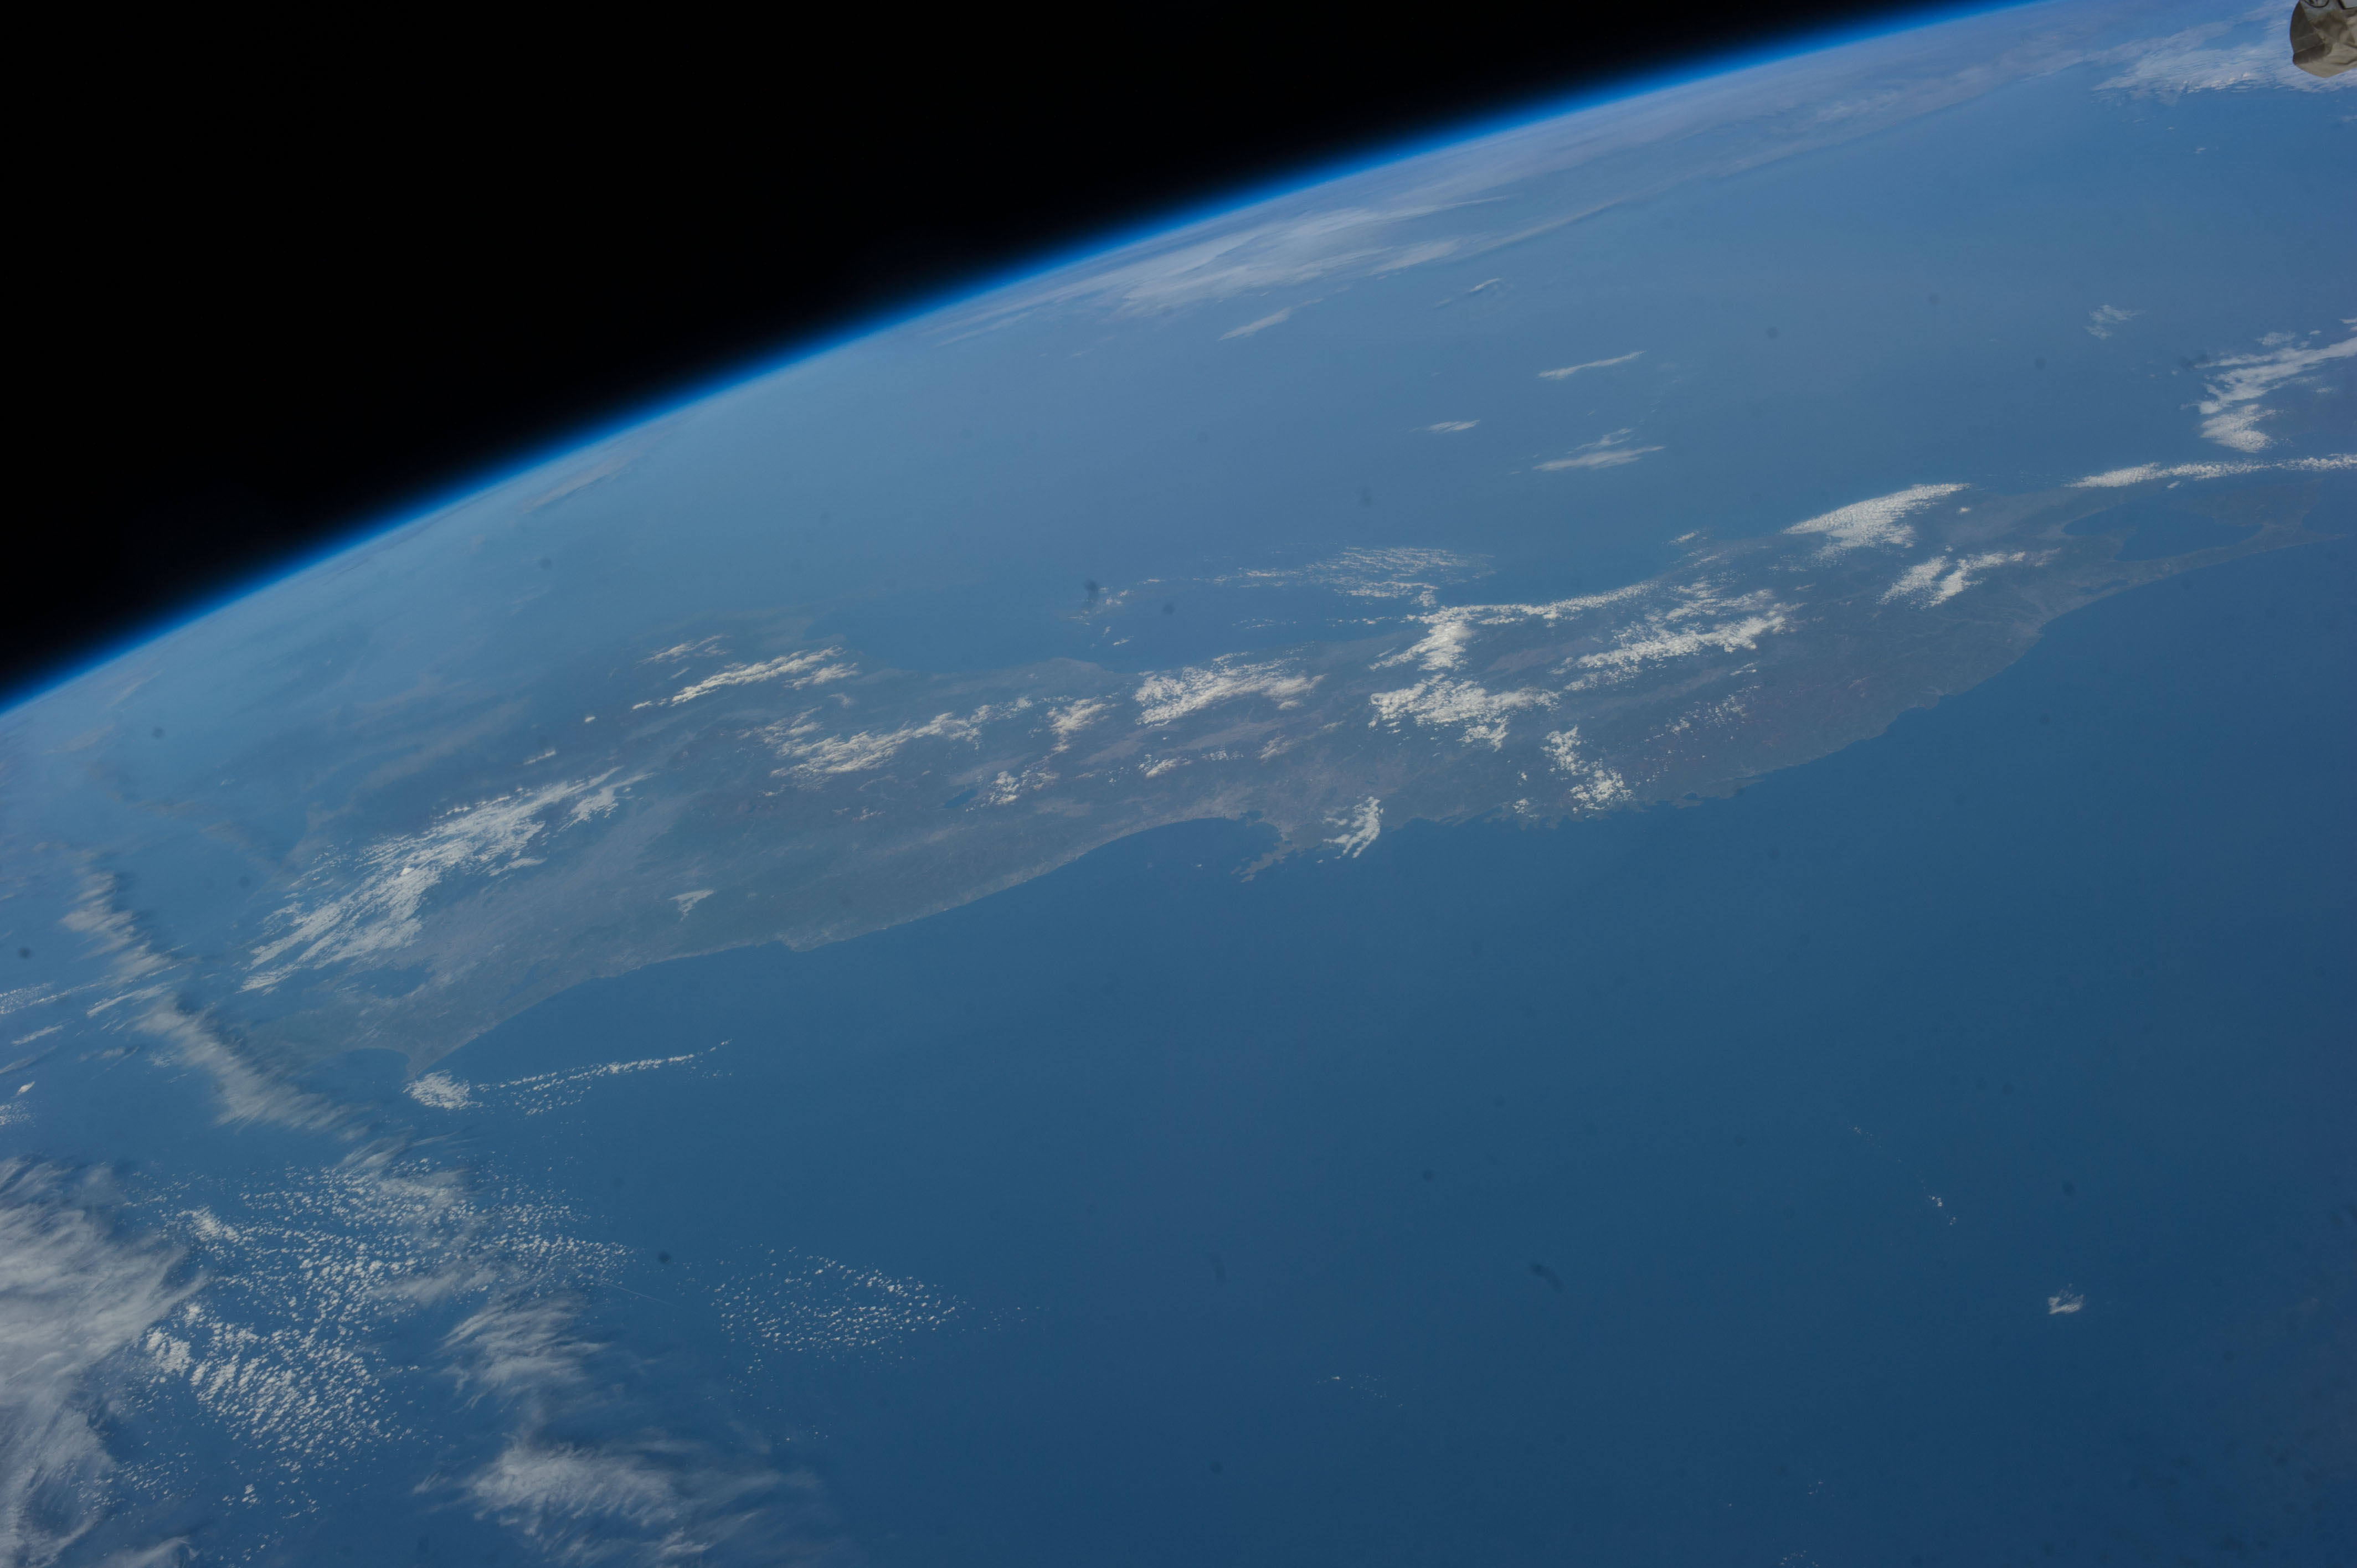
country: JAPAN
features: SENDAI, NIIGATA, TOKIO METRO AREA, SEA OF JAPAN, PACIFIC OCEAN, EARTH LIMB
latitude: 38.1
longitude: 140.8
